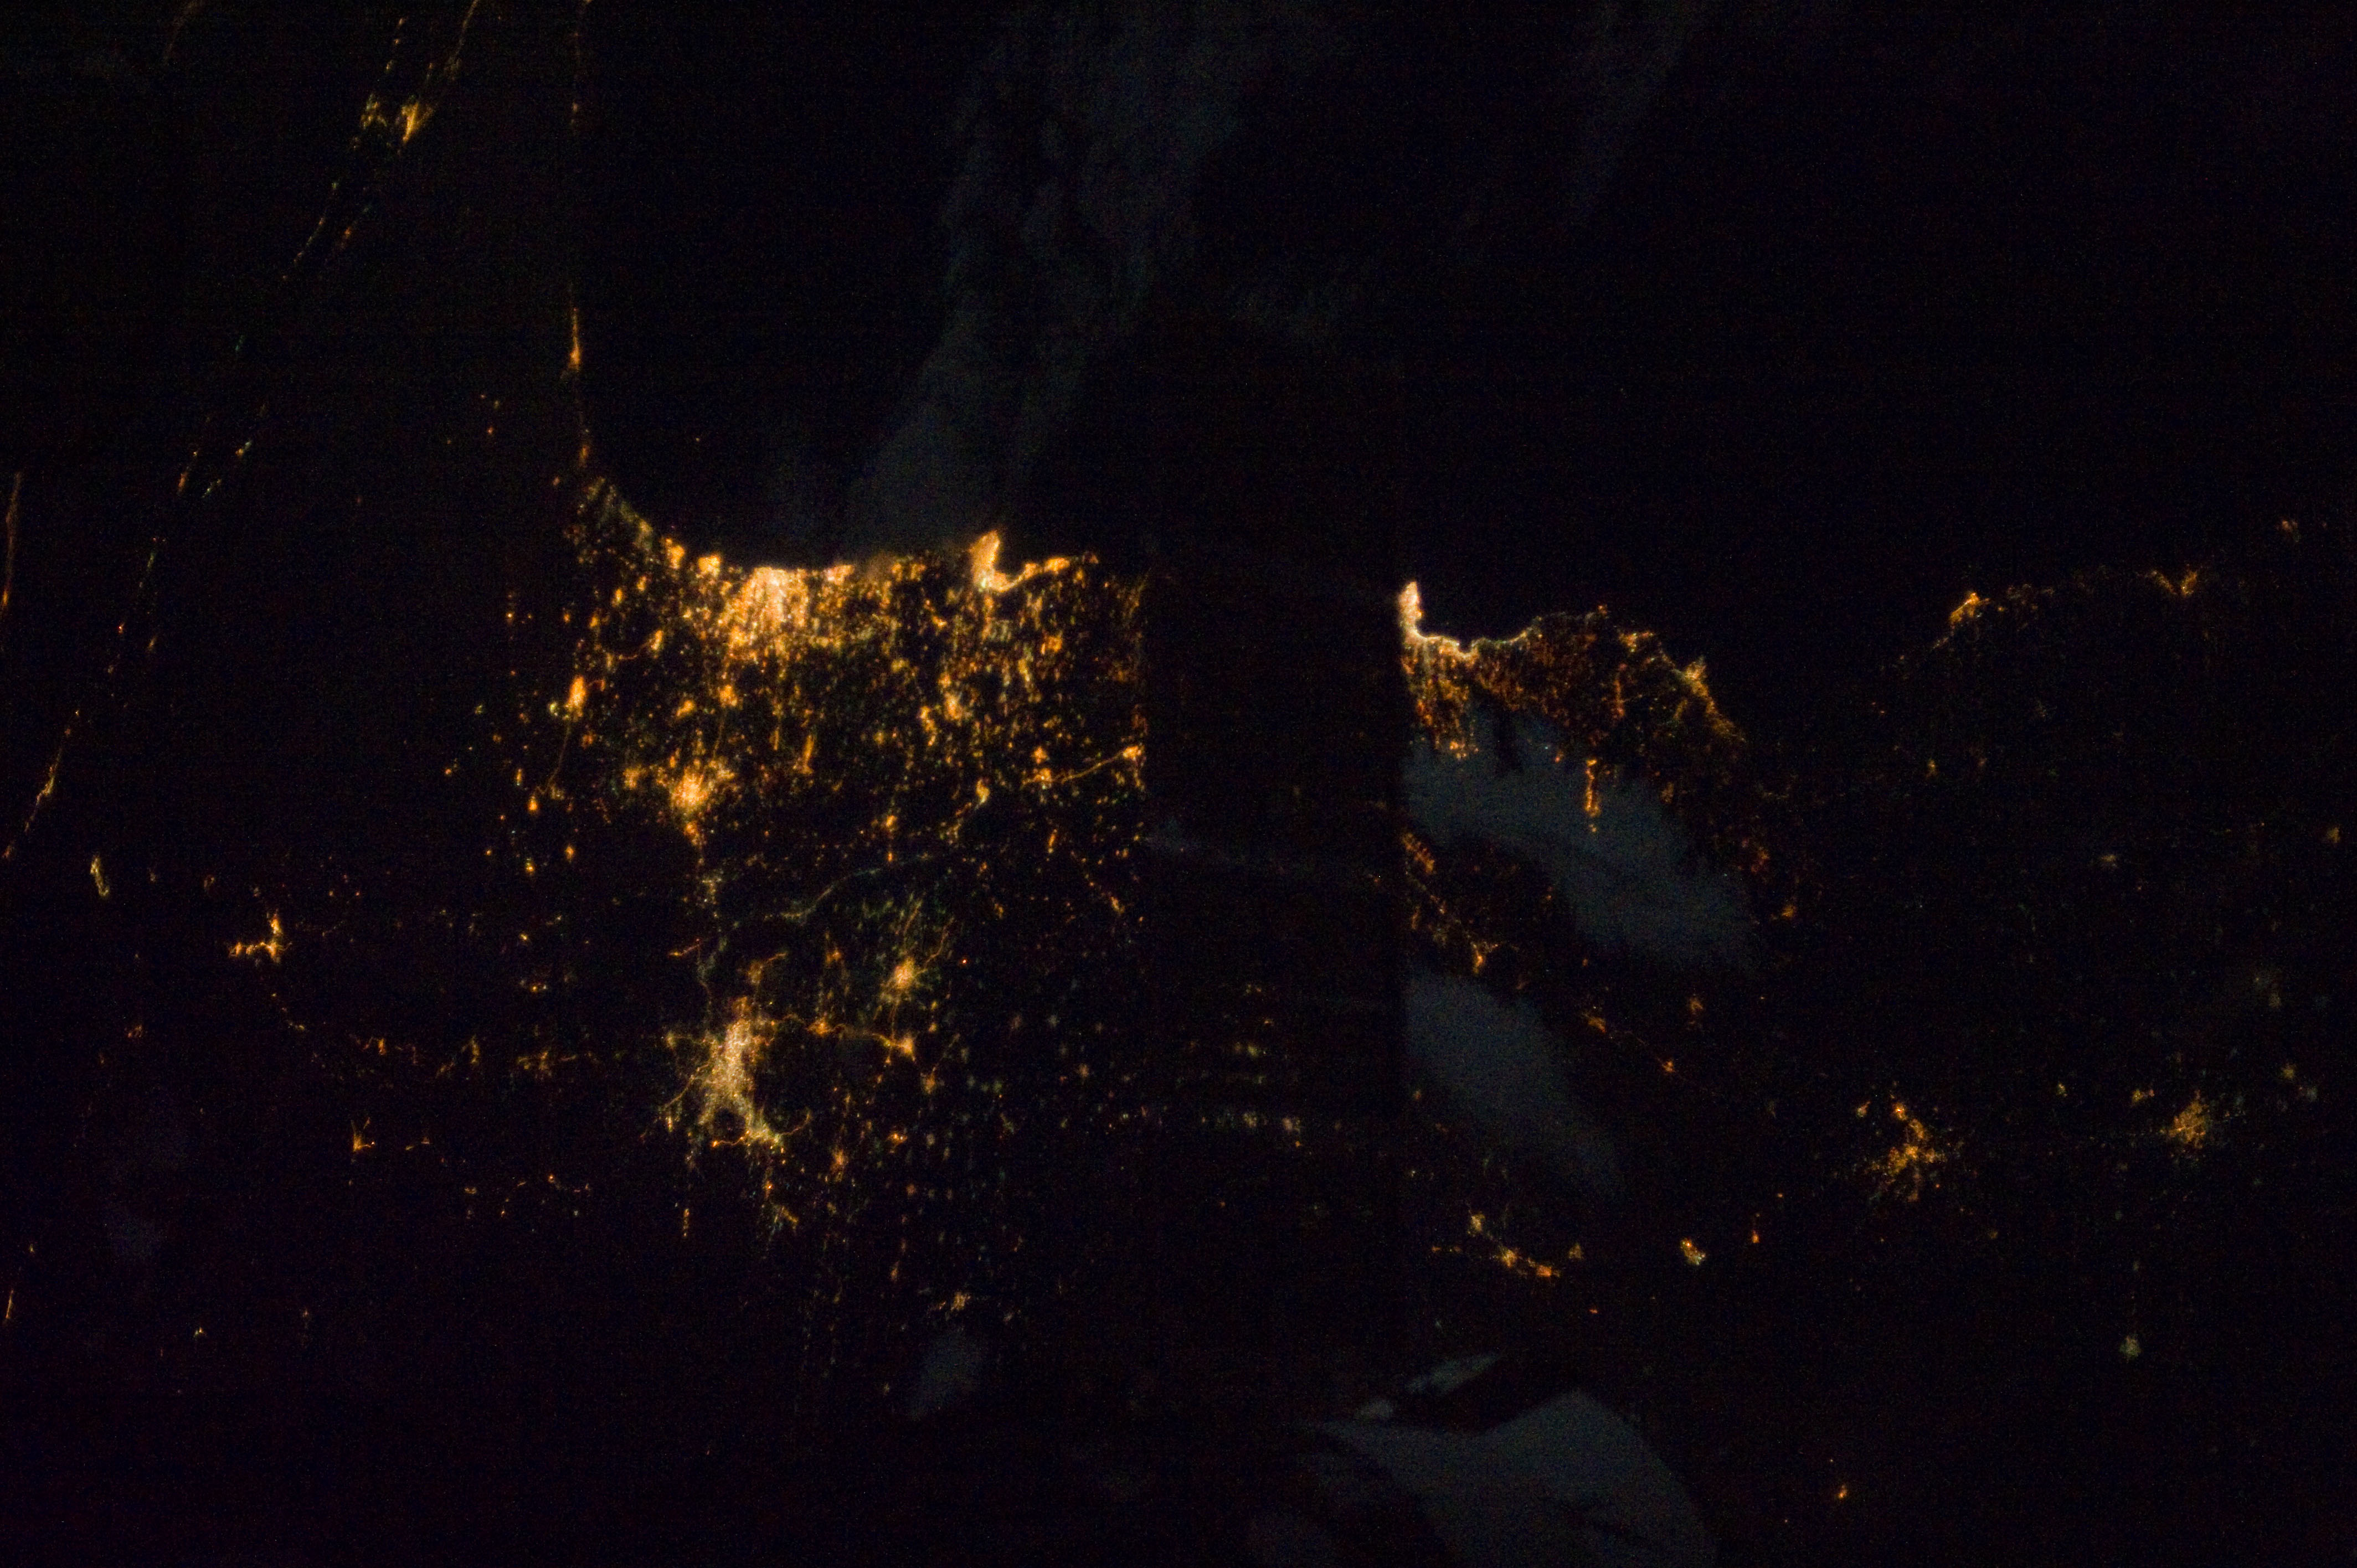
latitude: 32.8
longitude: 35.0
